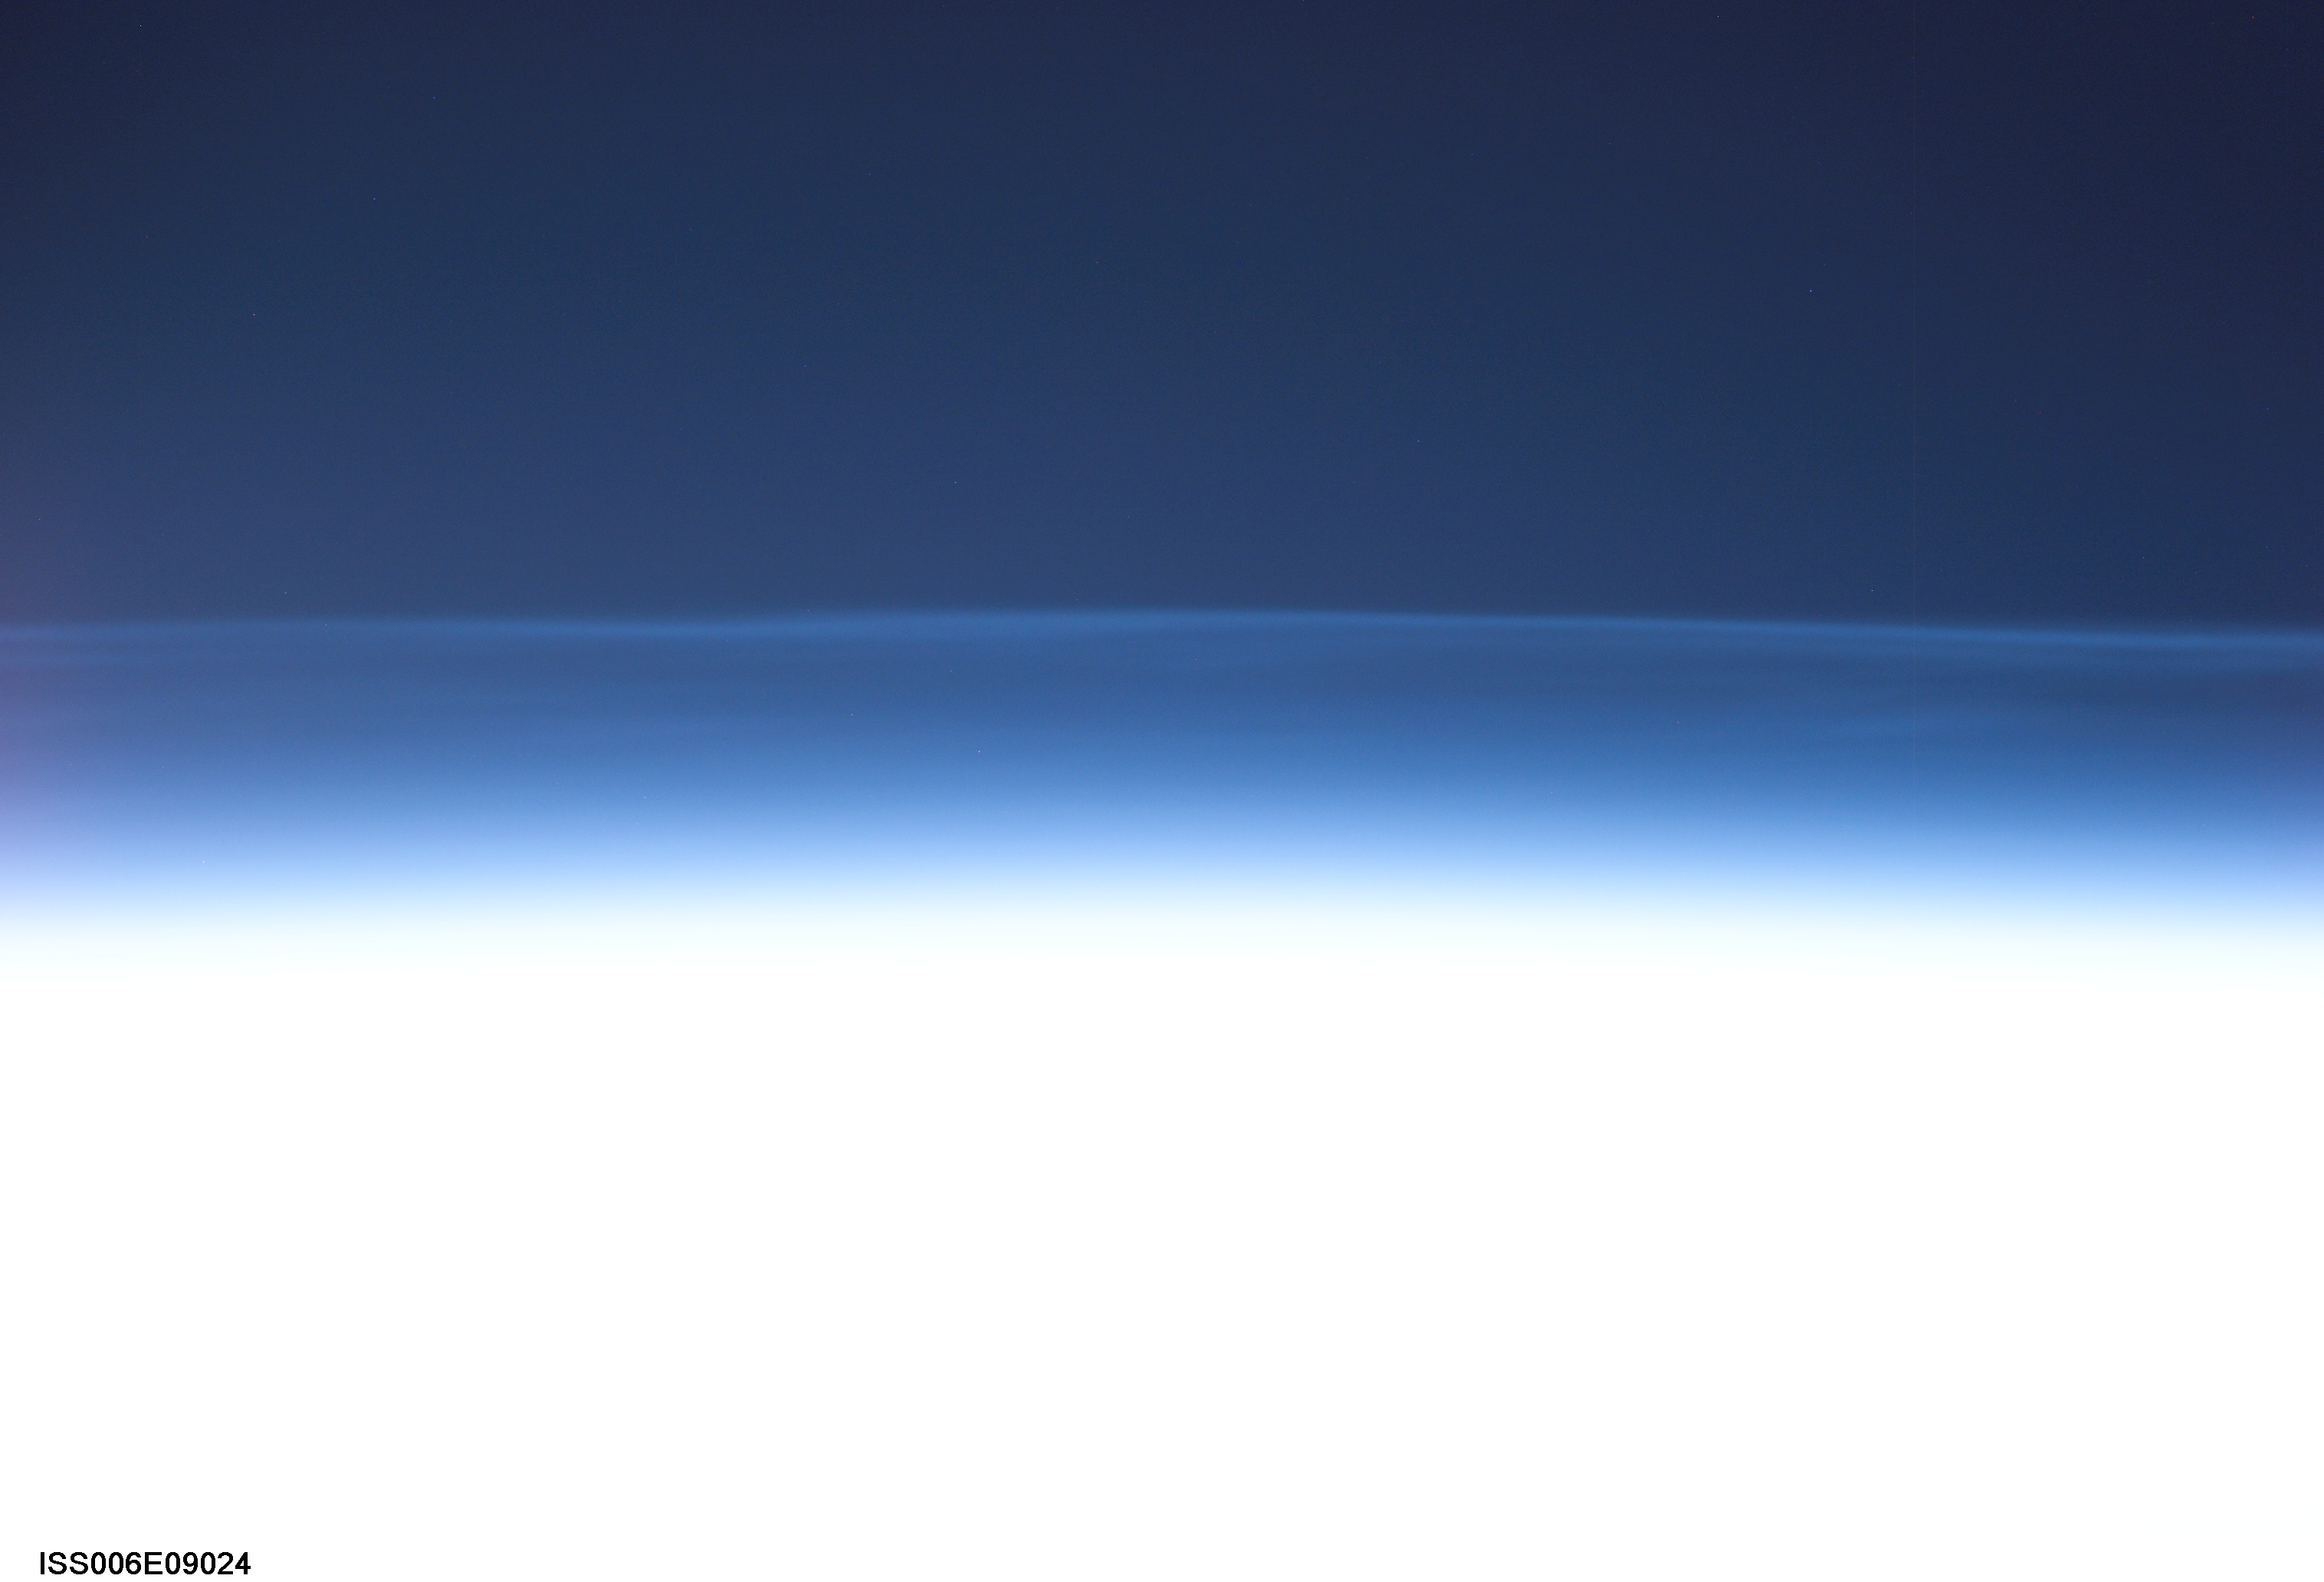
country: ATMOSPHERIC LIMB
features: ATMOSPHERIC LIMB, AIRGLOW
